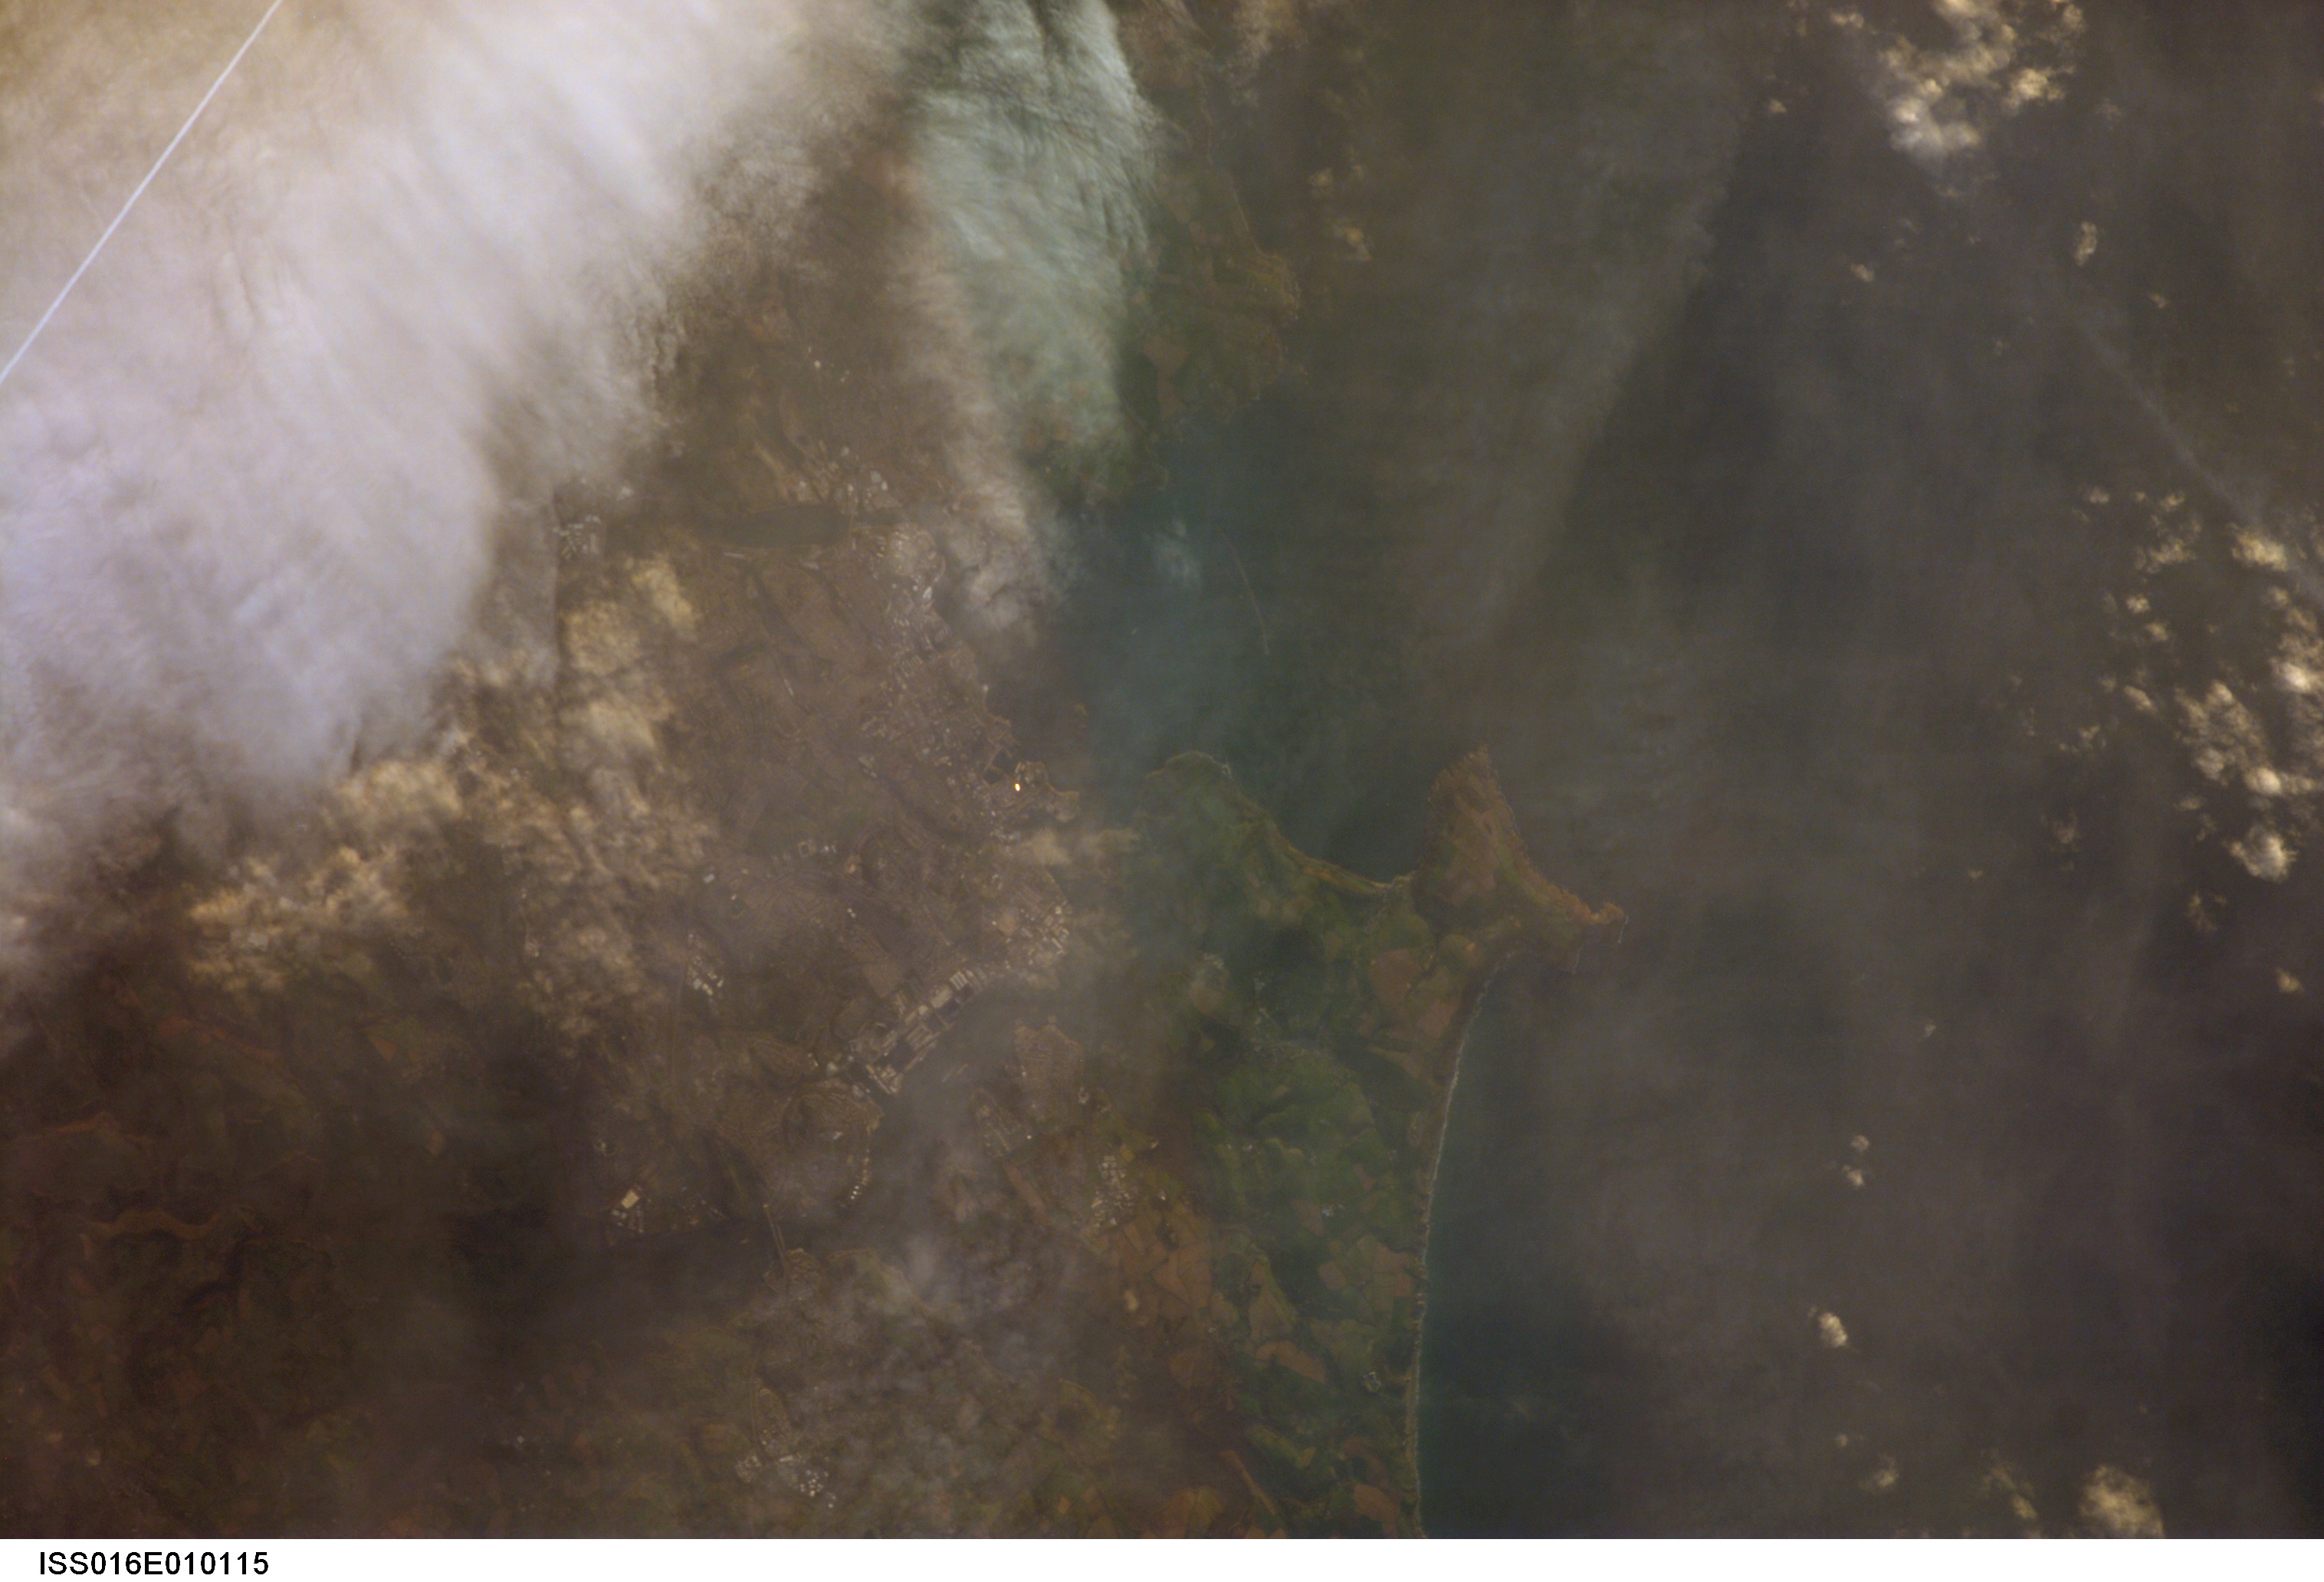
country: UK-ENGLAND
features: RAME HEAD, PLYMOUTH AREA
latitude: 50.4
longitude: -4.2
